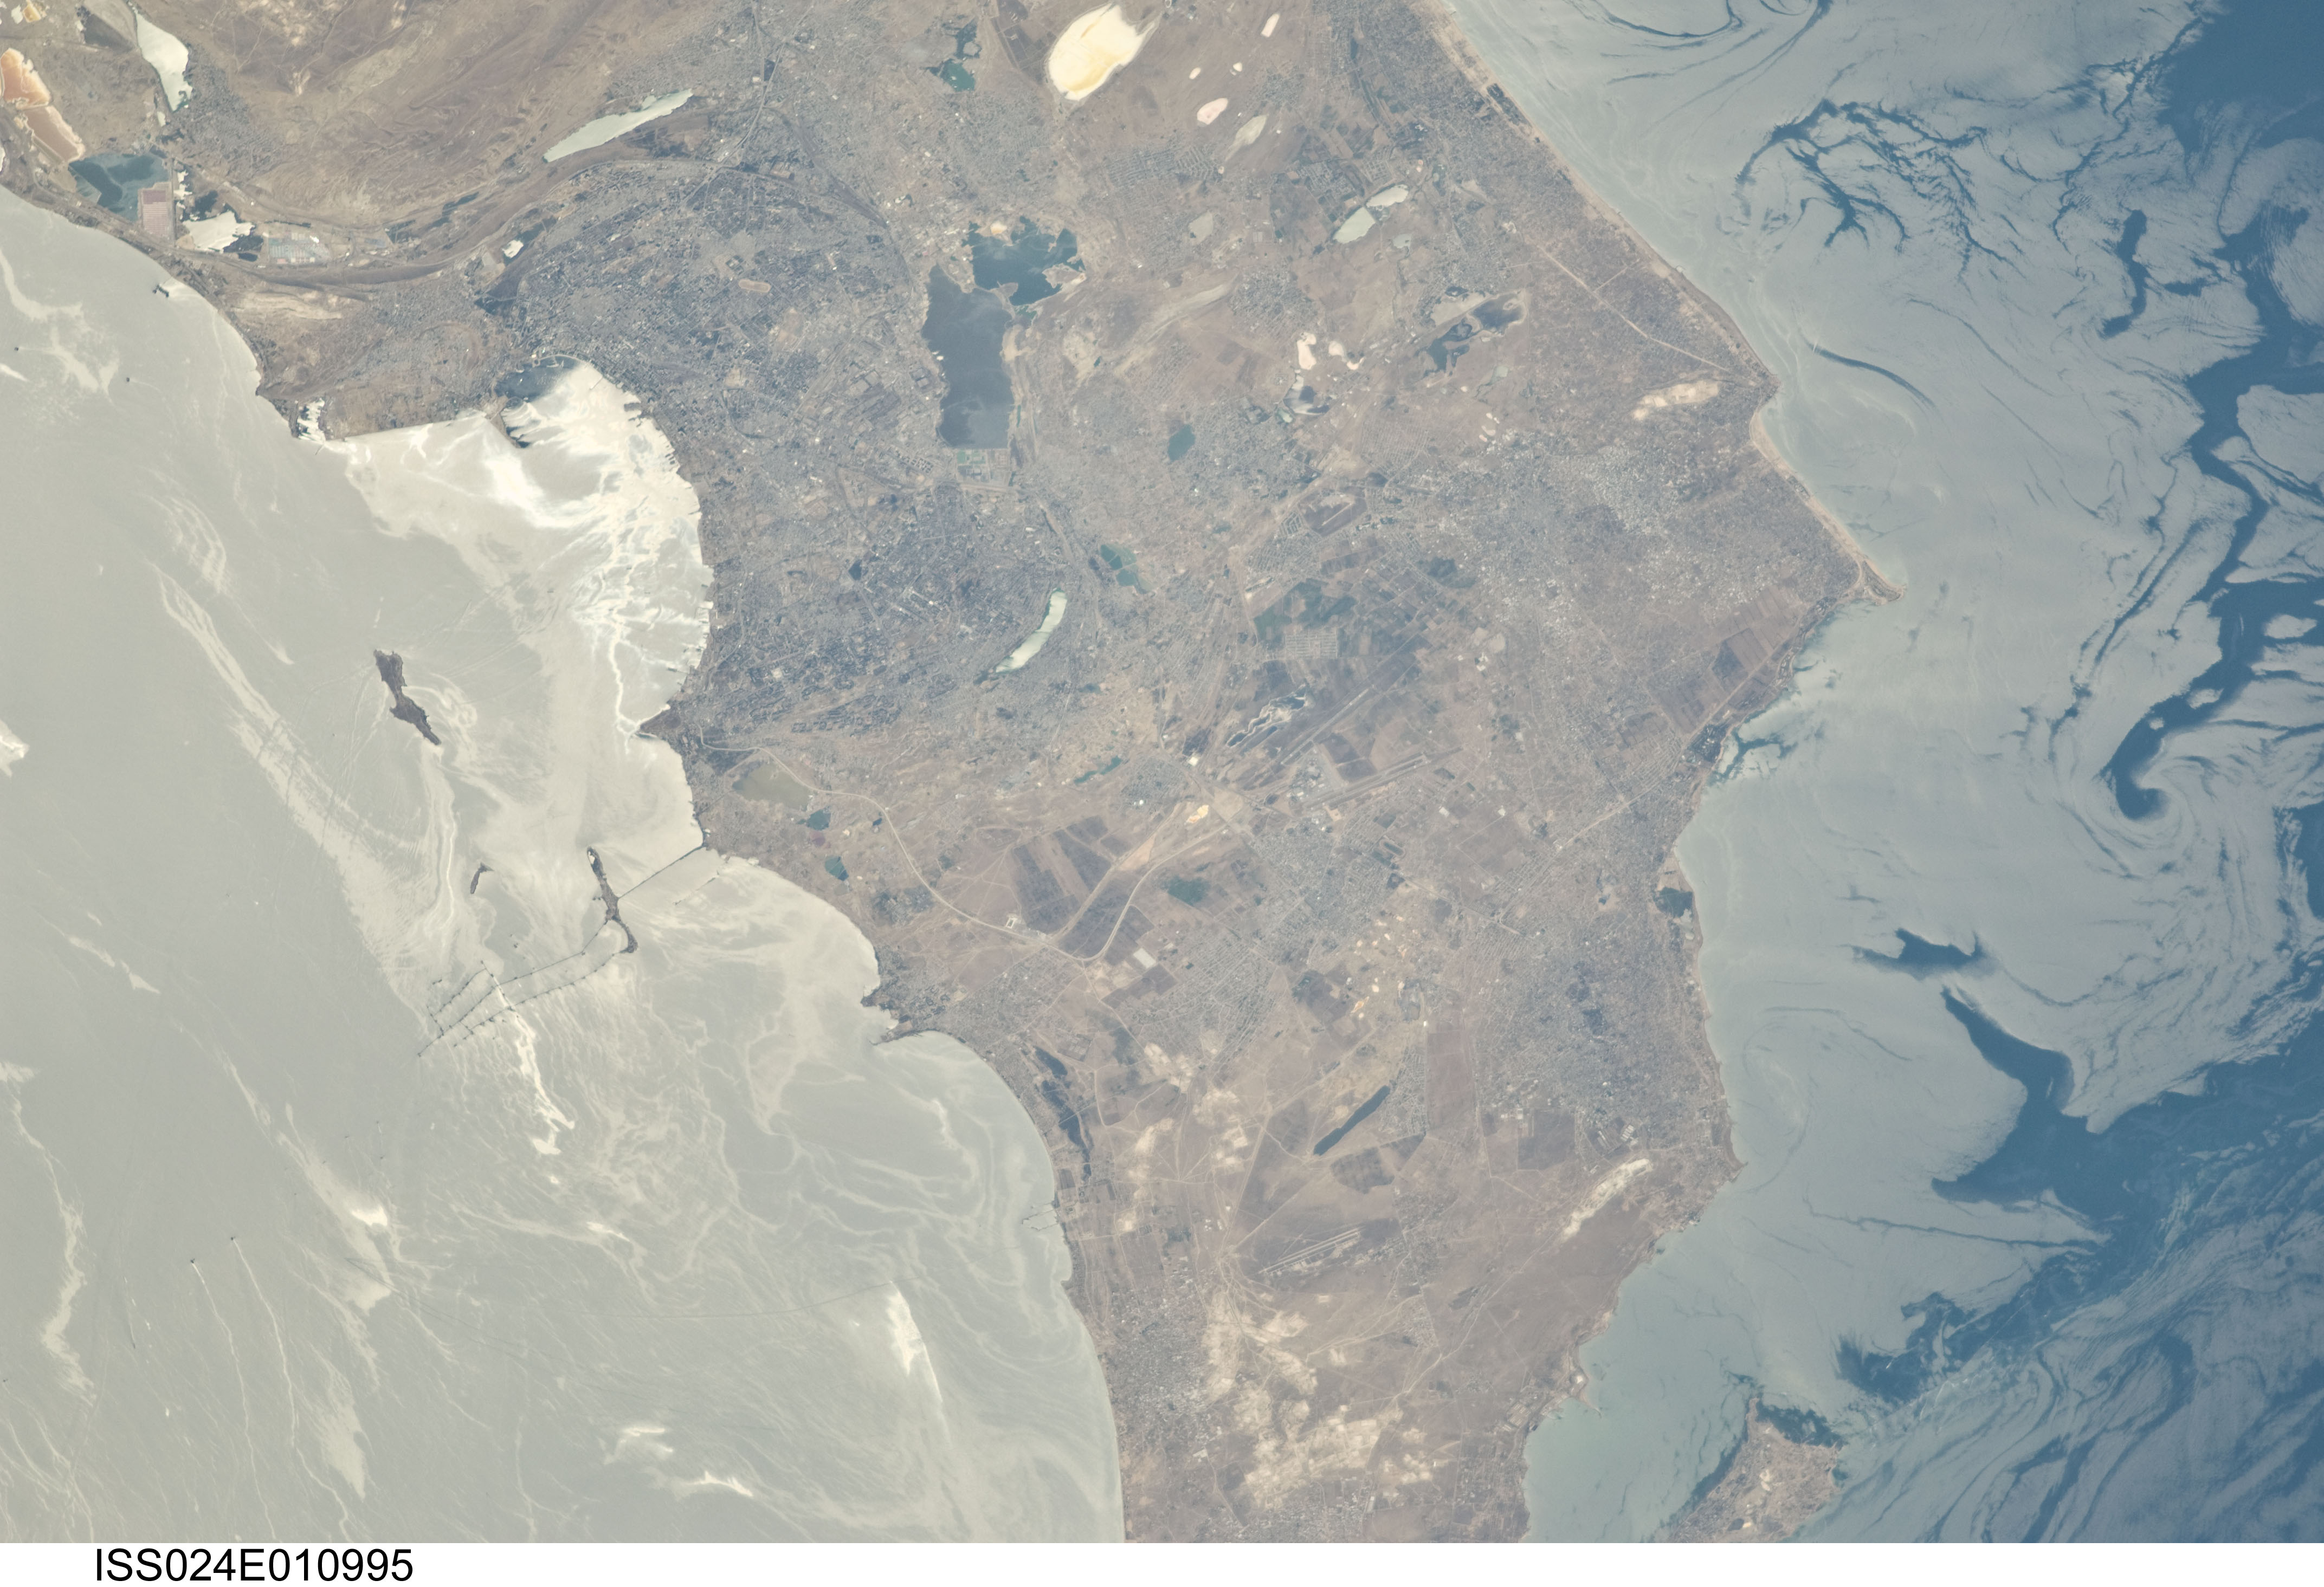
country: AZERBAIJAN
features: BAKU, ABSERON PENINSULA, CASPIAN SEA, GLINT FEATURES, LAKES, AIRPORTS
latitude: 40.4
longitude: 50.0
